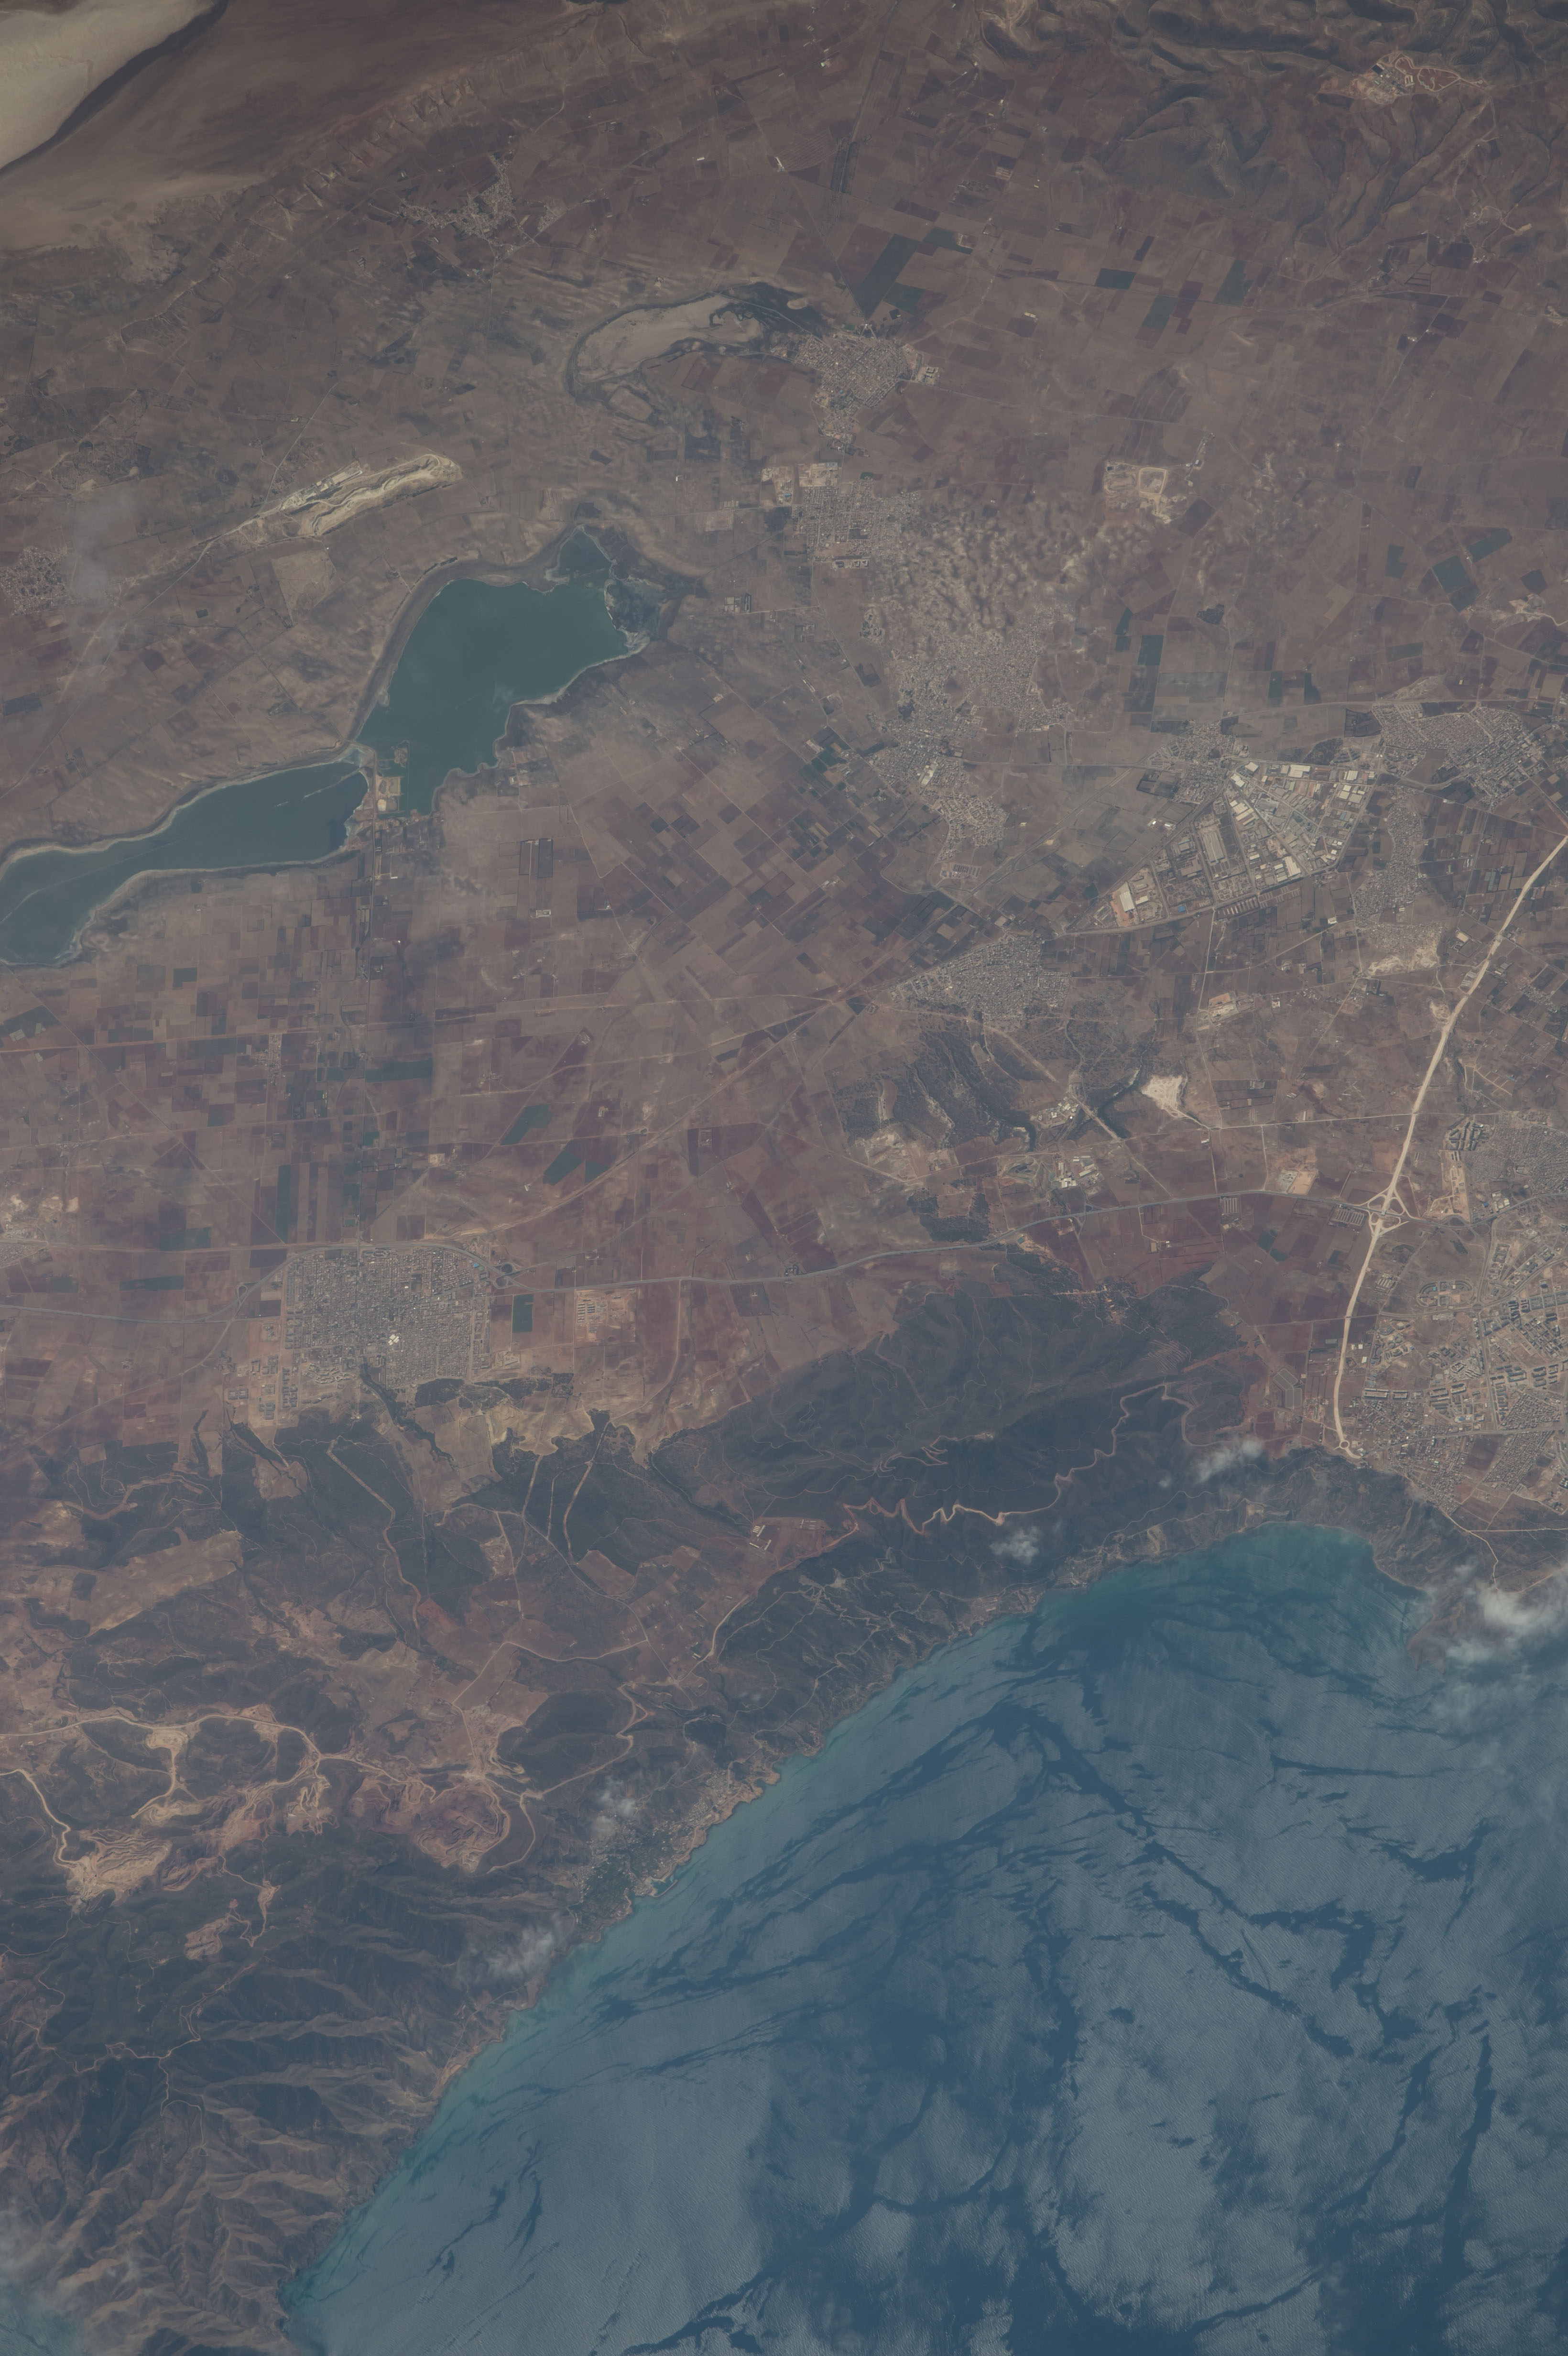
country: ALGERIA
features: ALBORAN SEA, MEDITERRANEAN SEA, BIR EL DJIR, GDYEL, TELAMINE LAKE, ATLAS TELLIEN MOUNTAINS, HIGHWAY
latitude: 35.8
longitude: -0.5
